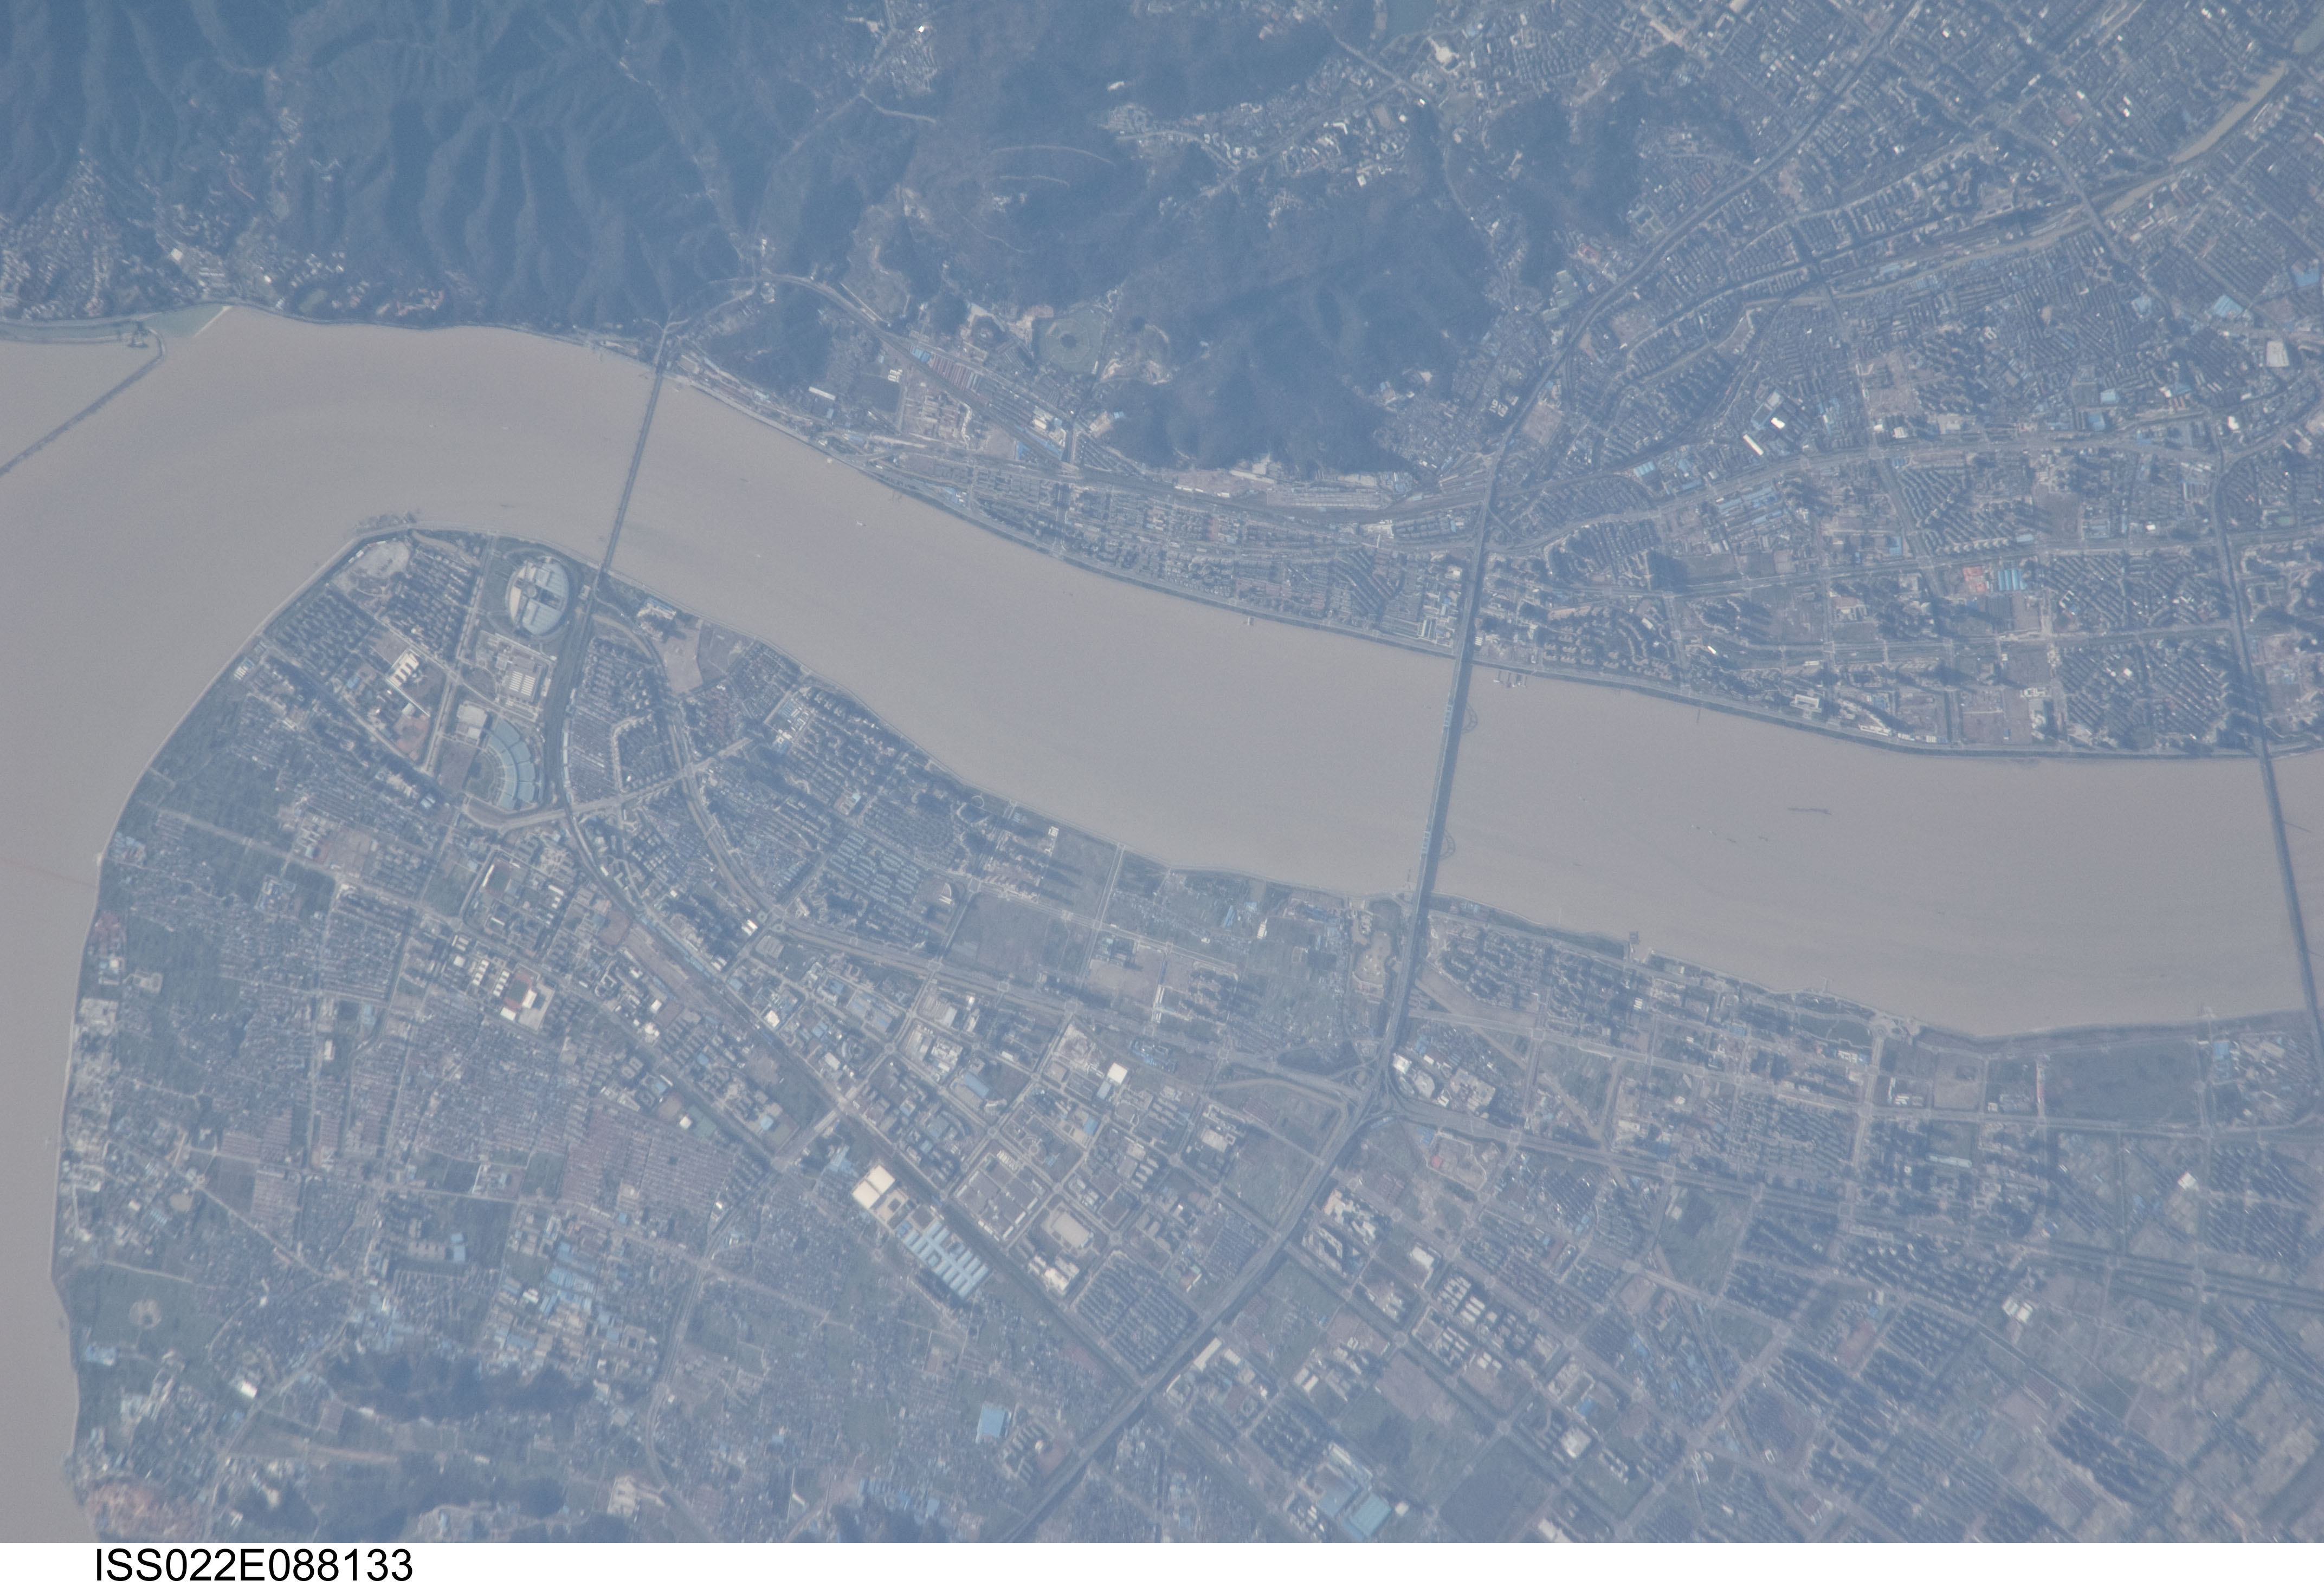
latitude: 30.2
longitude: 120.2
